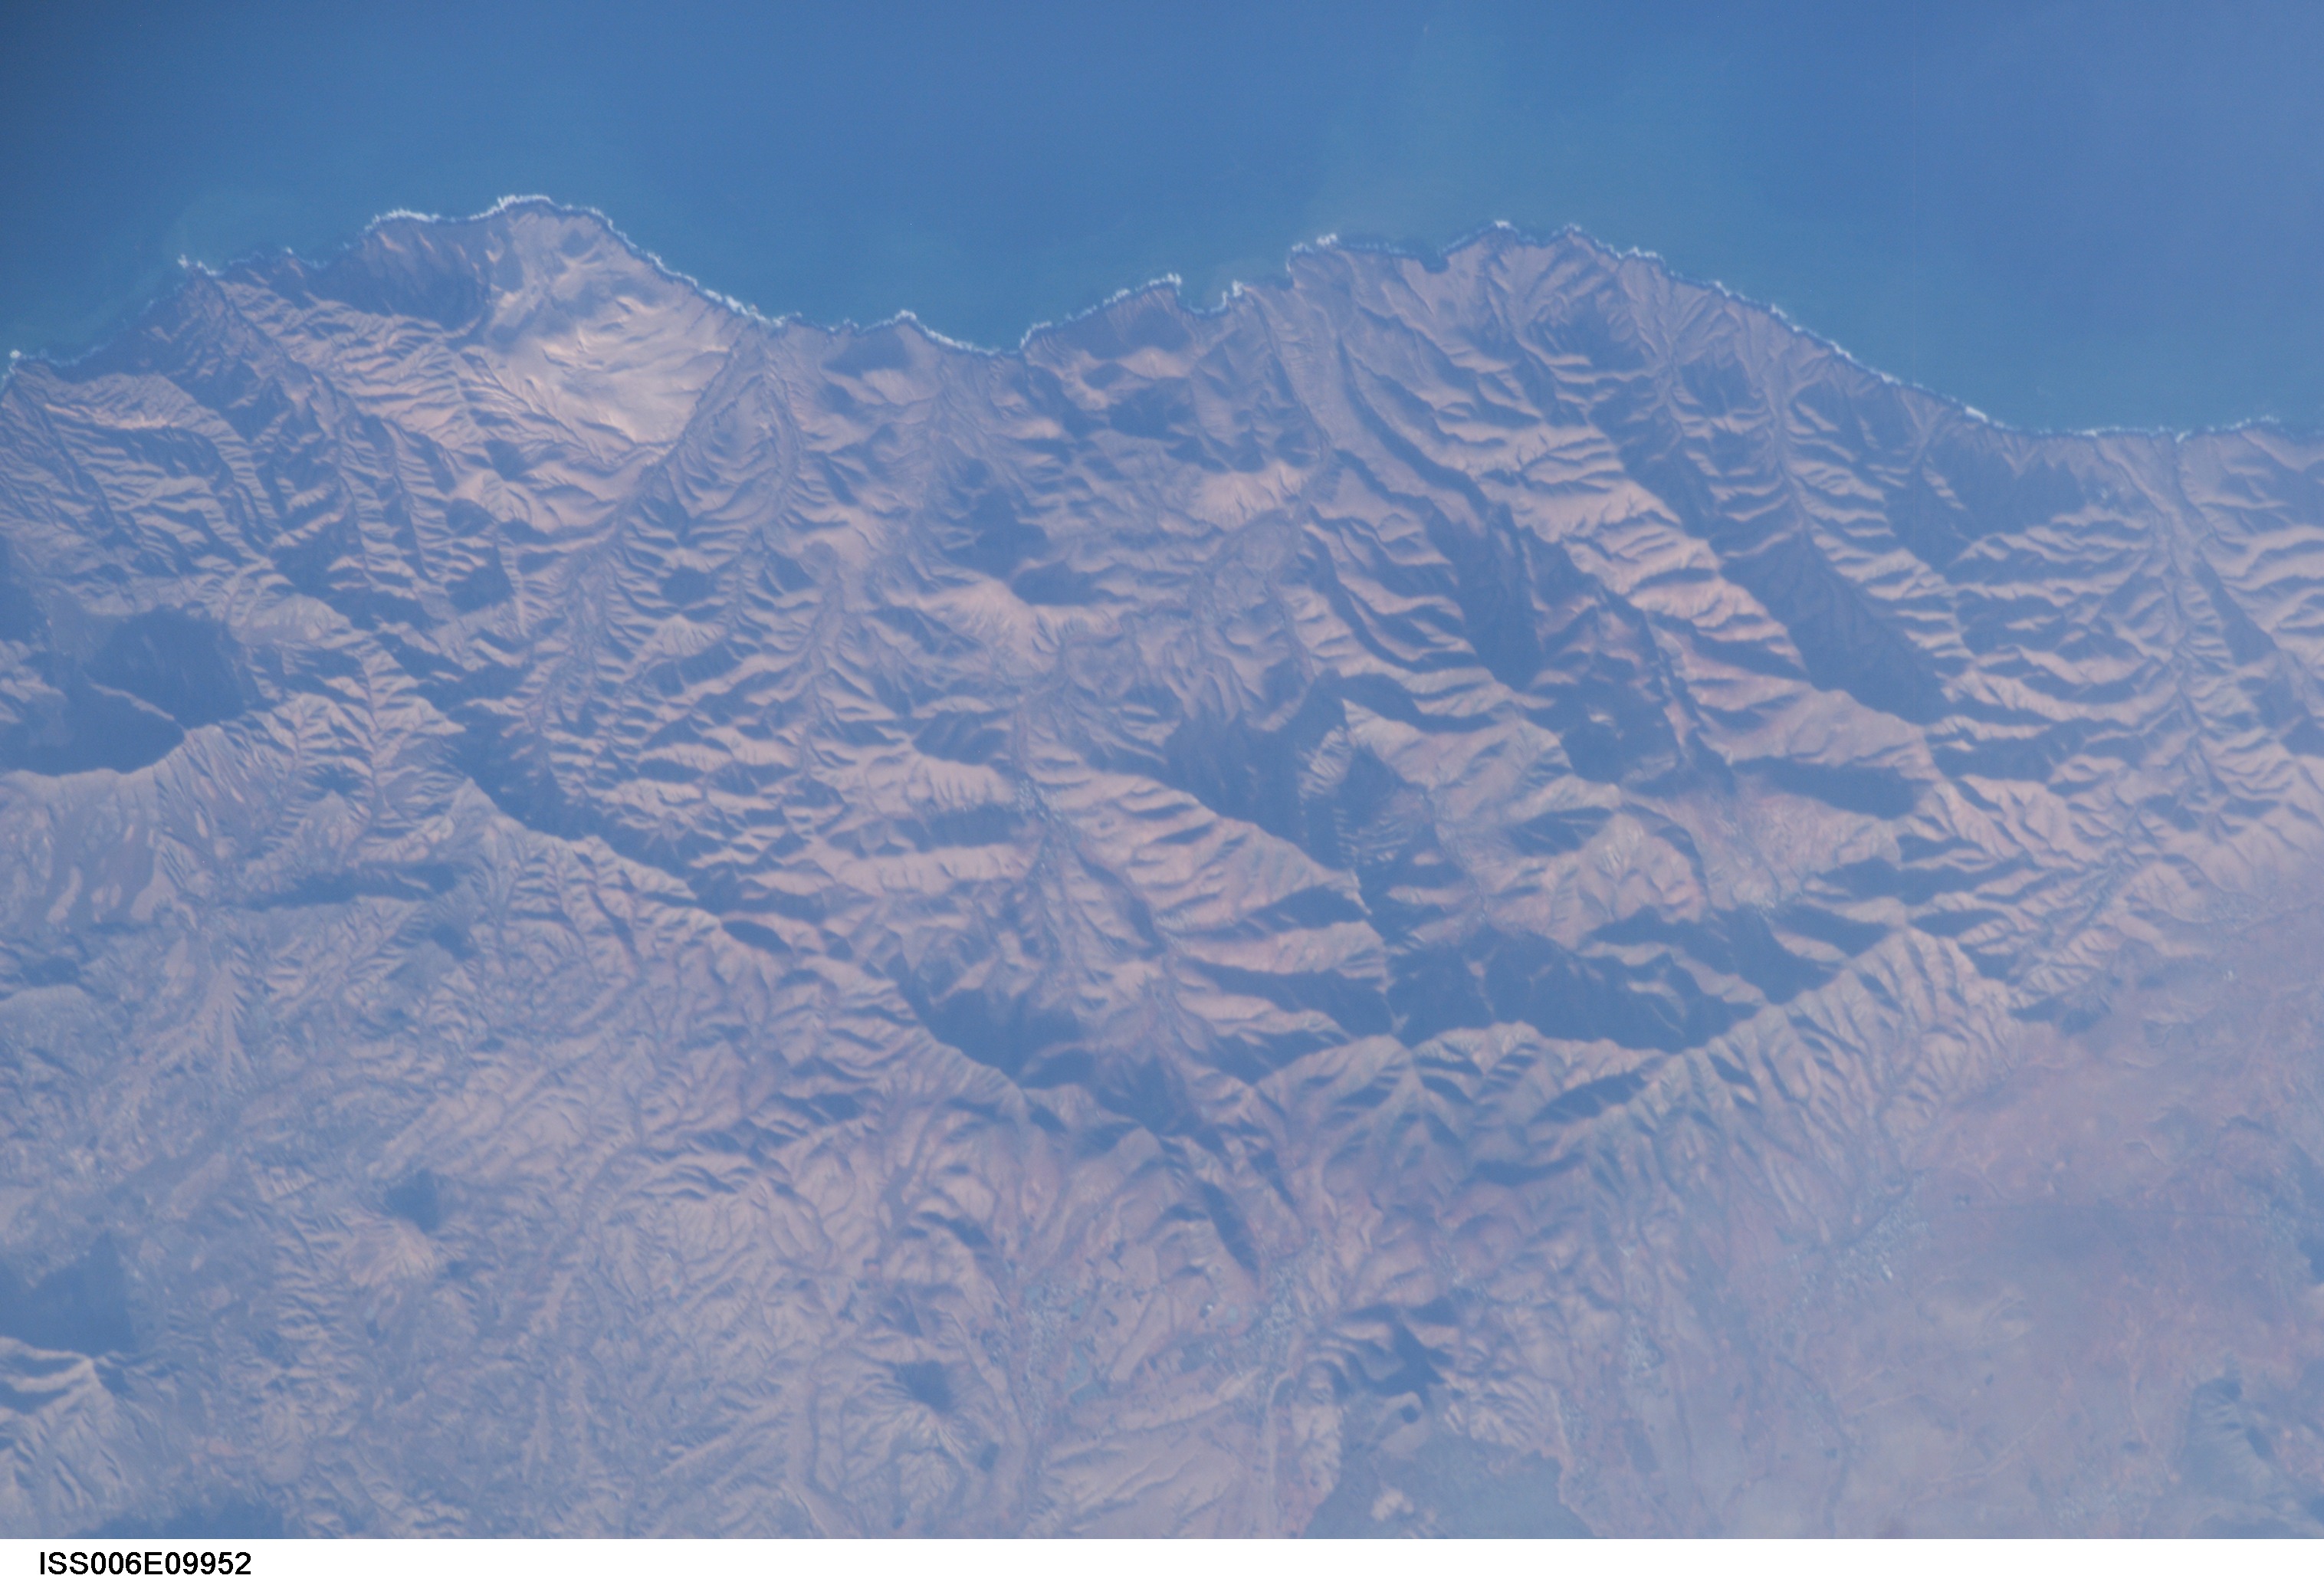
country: CANARY ISLANDS
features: WEST COAST, FUERTEVENTURA
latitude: 28.5
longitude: -14.0
